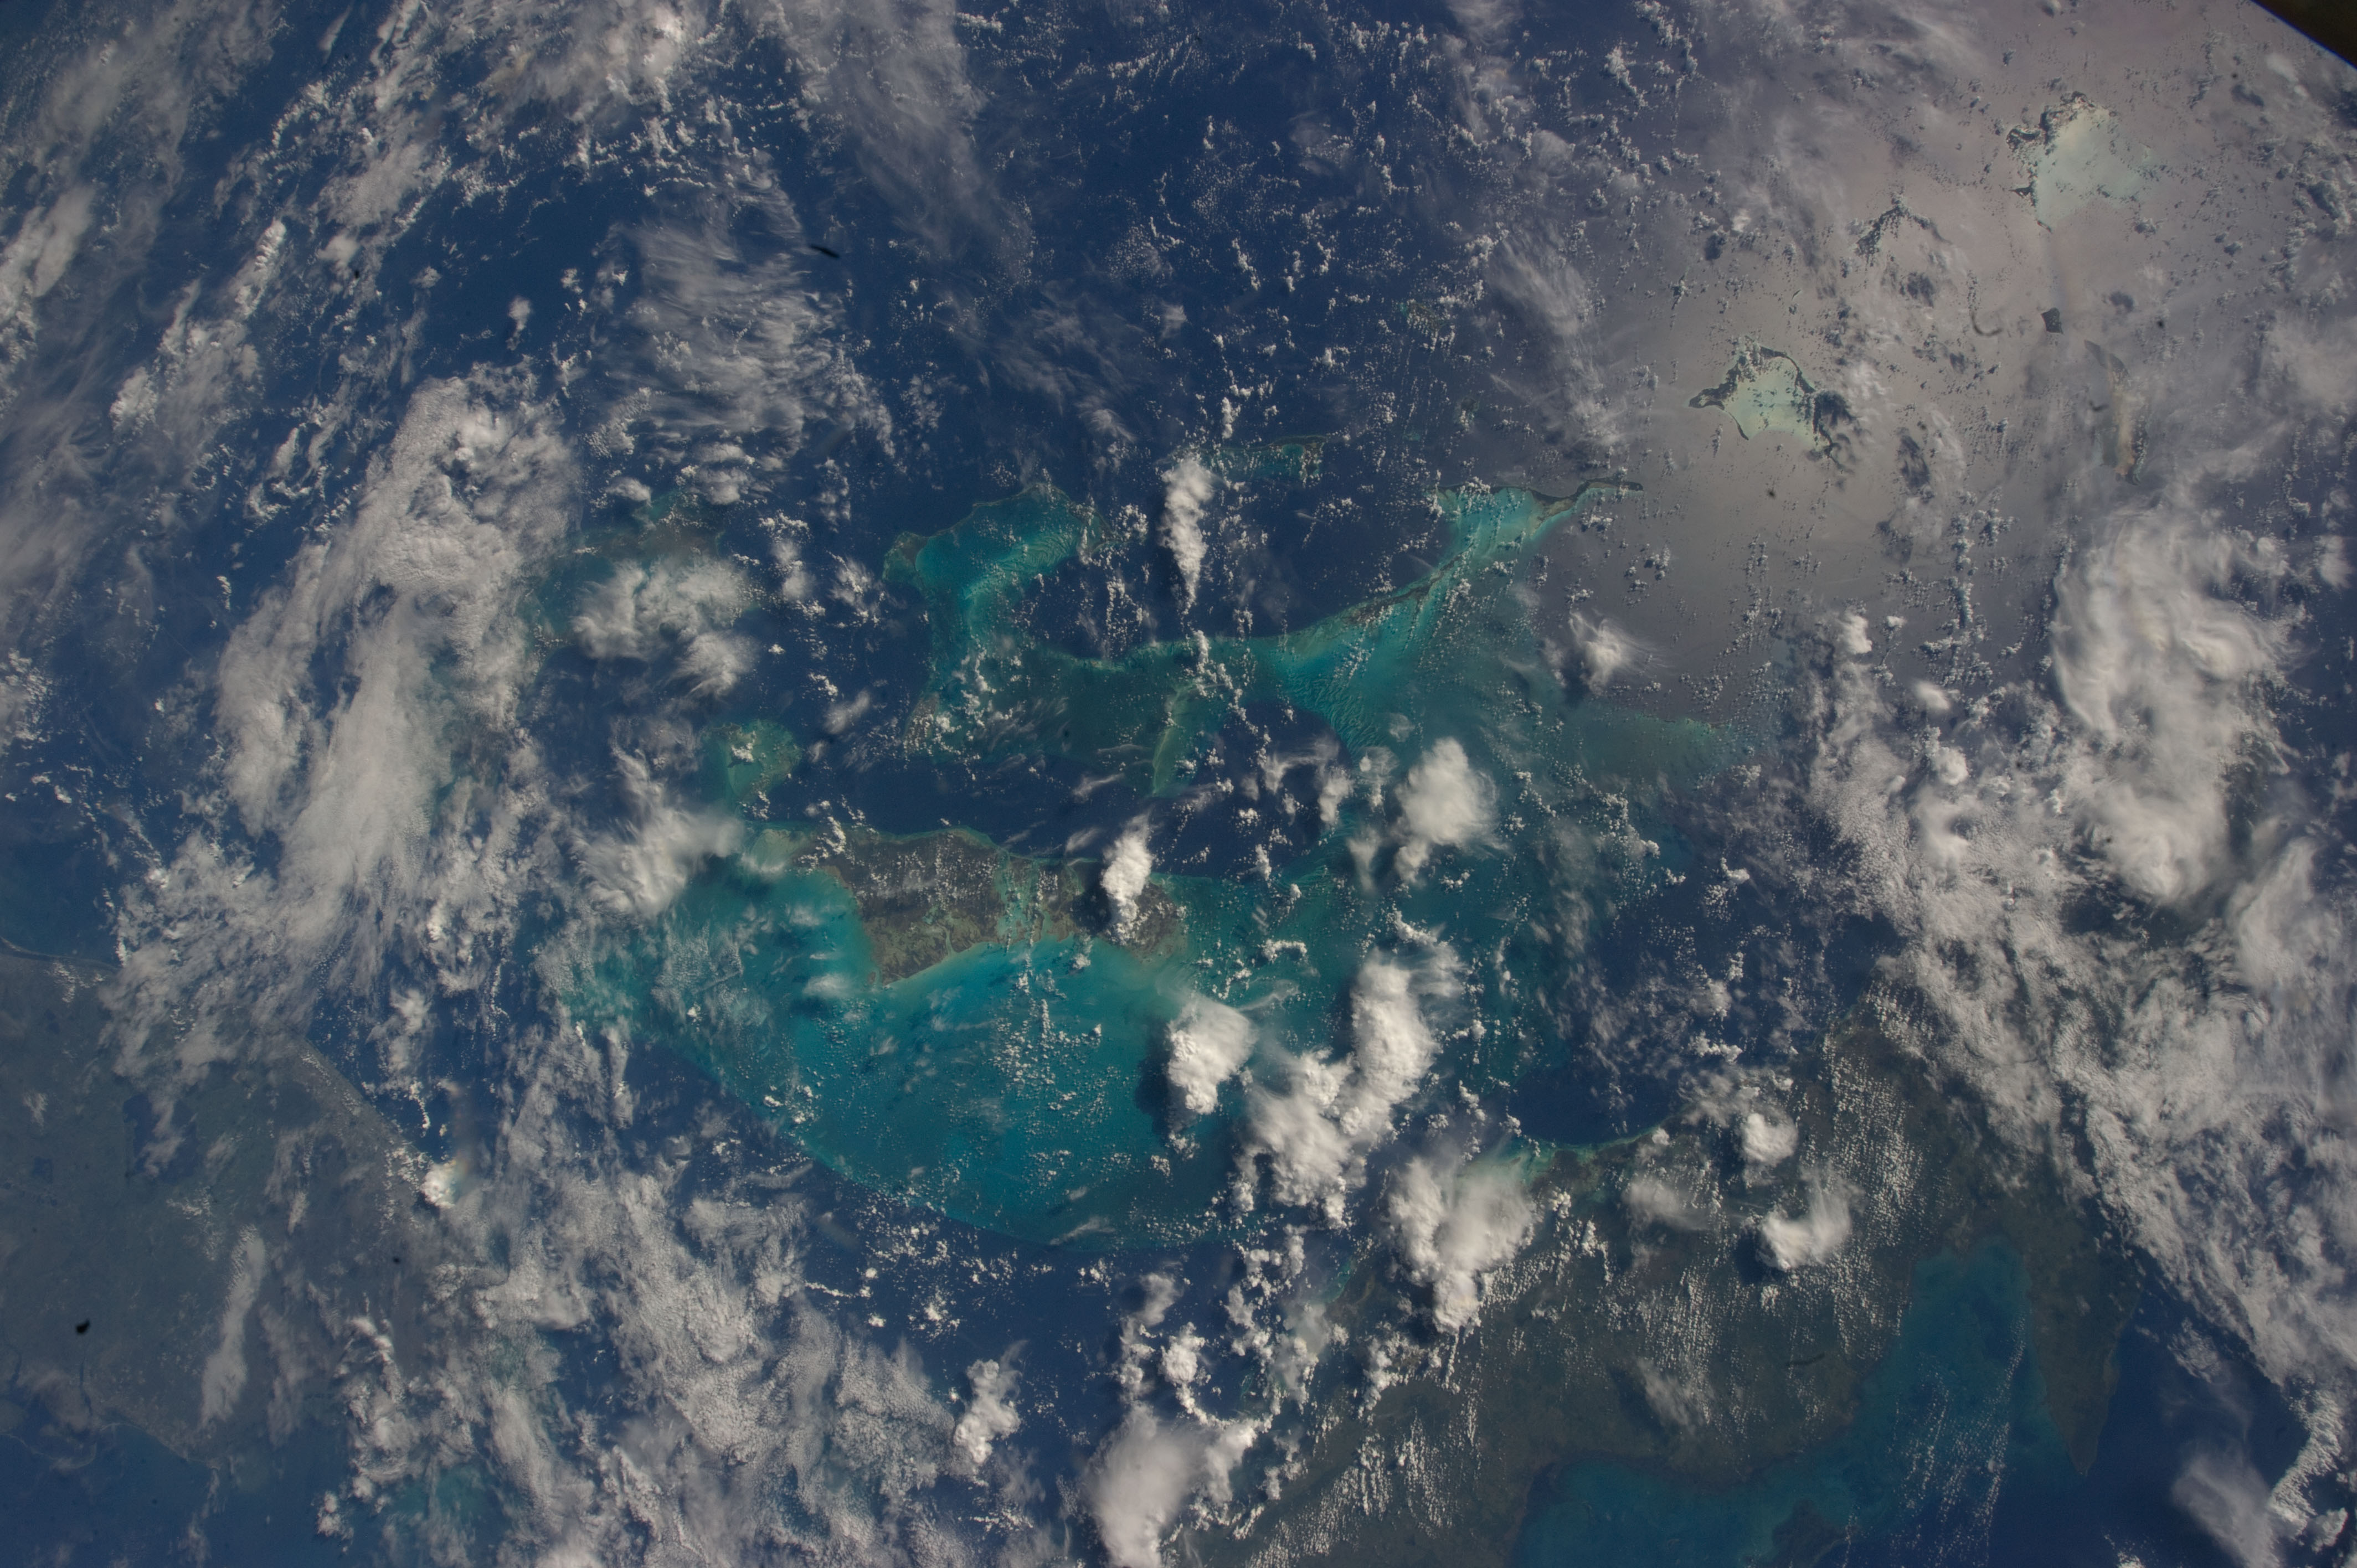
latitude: 23.5
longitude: -77.5
